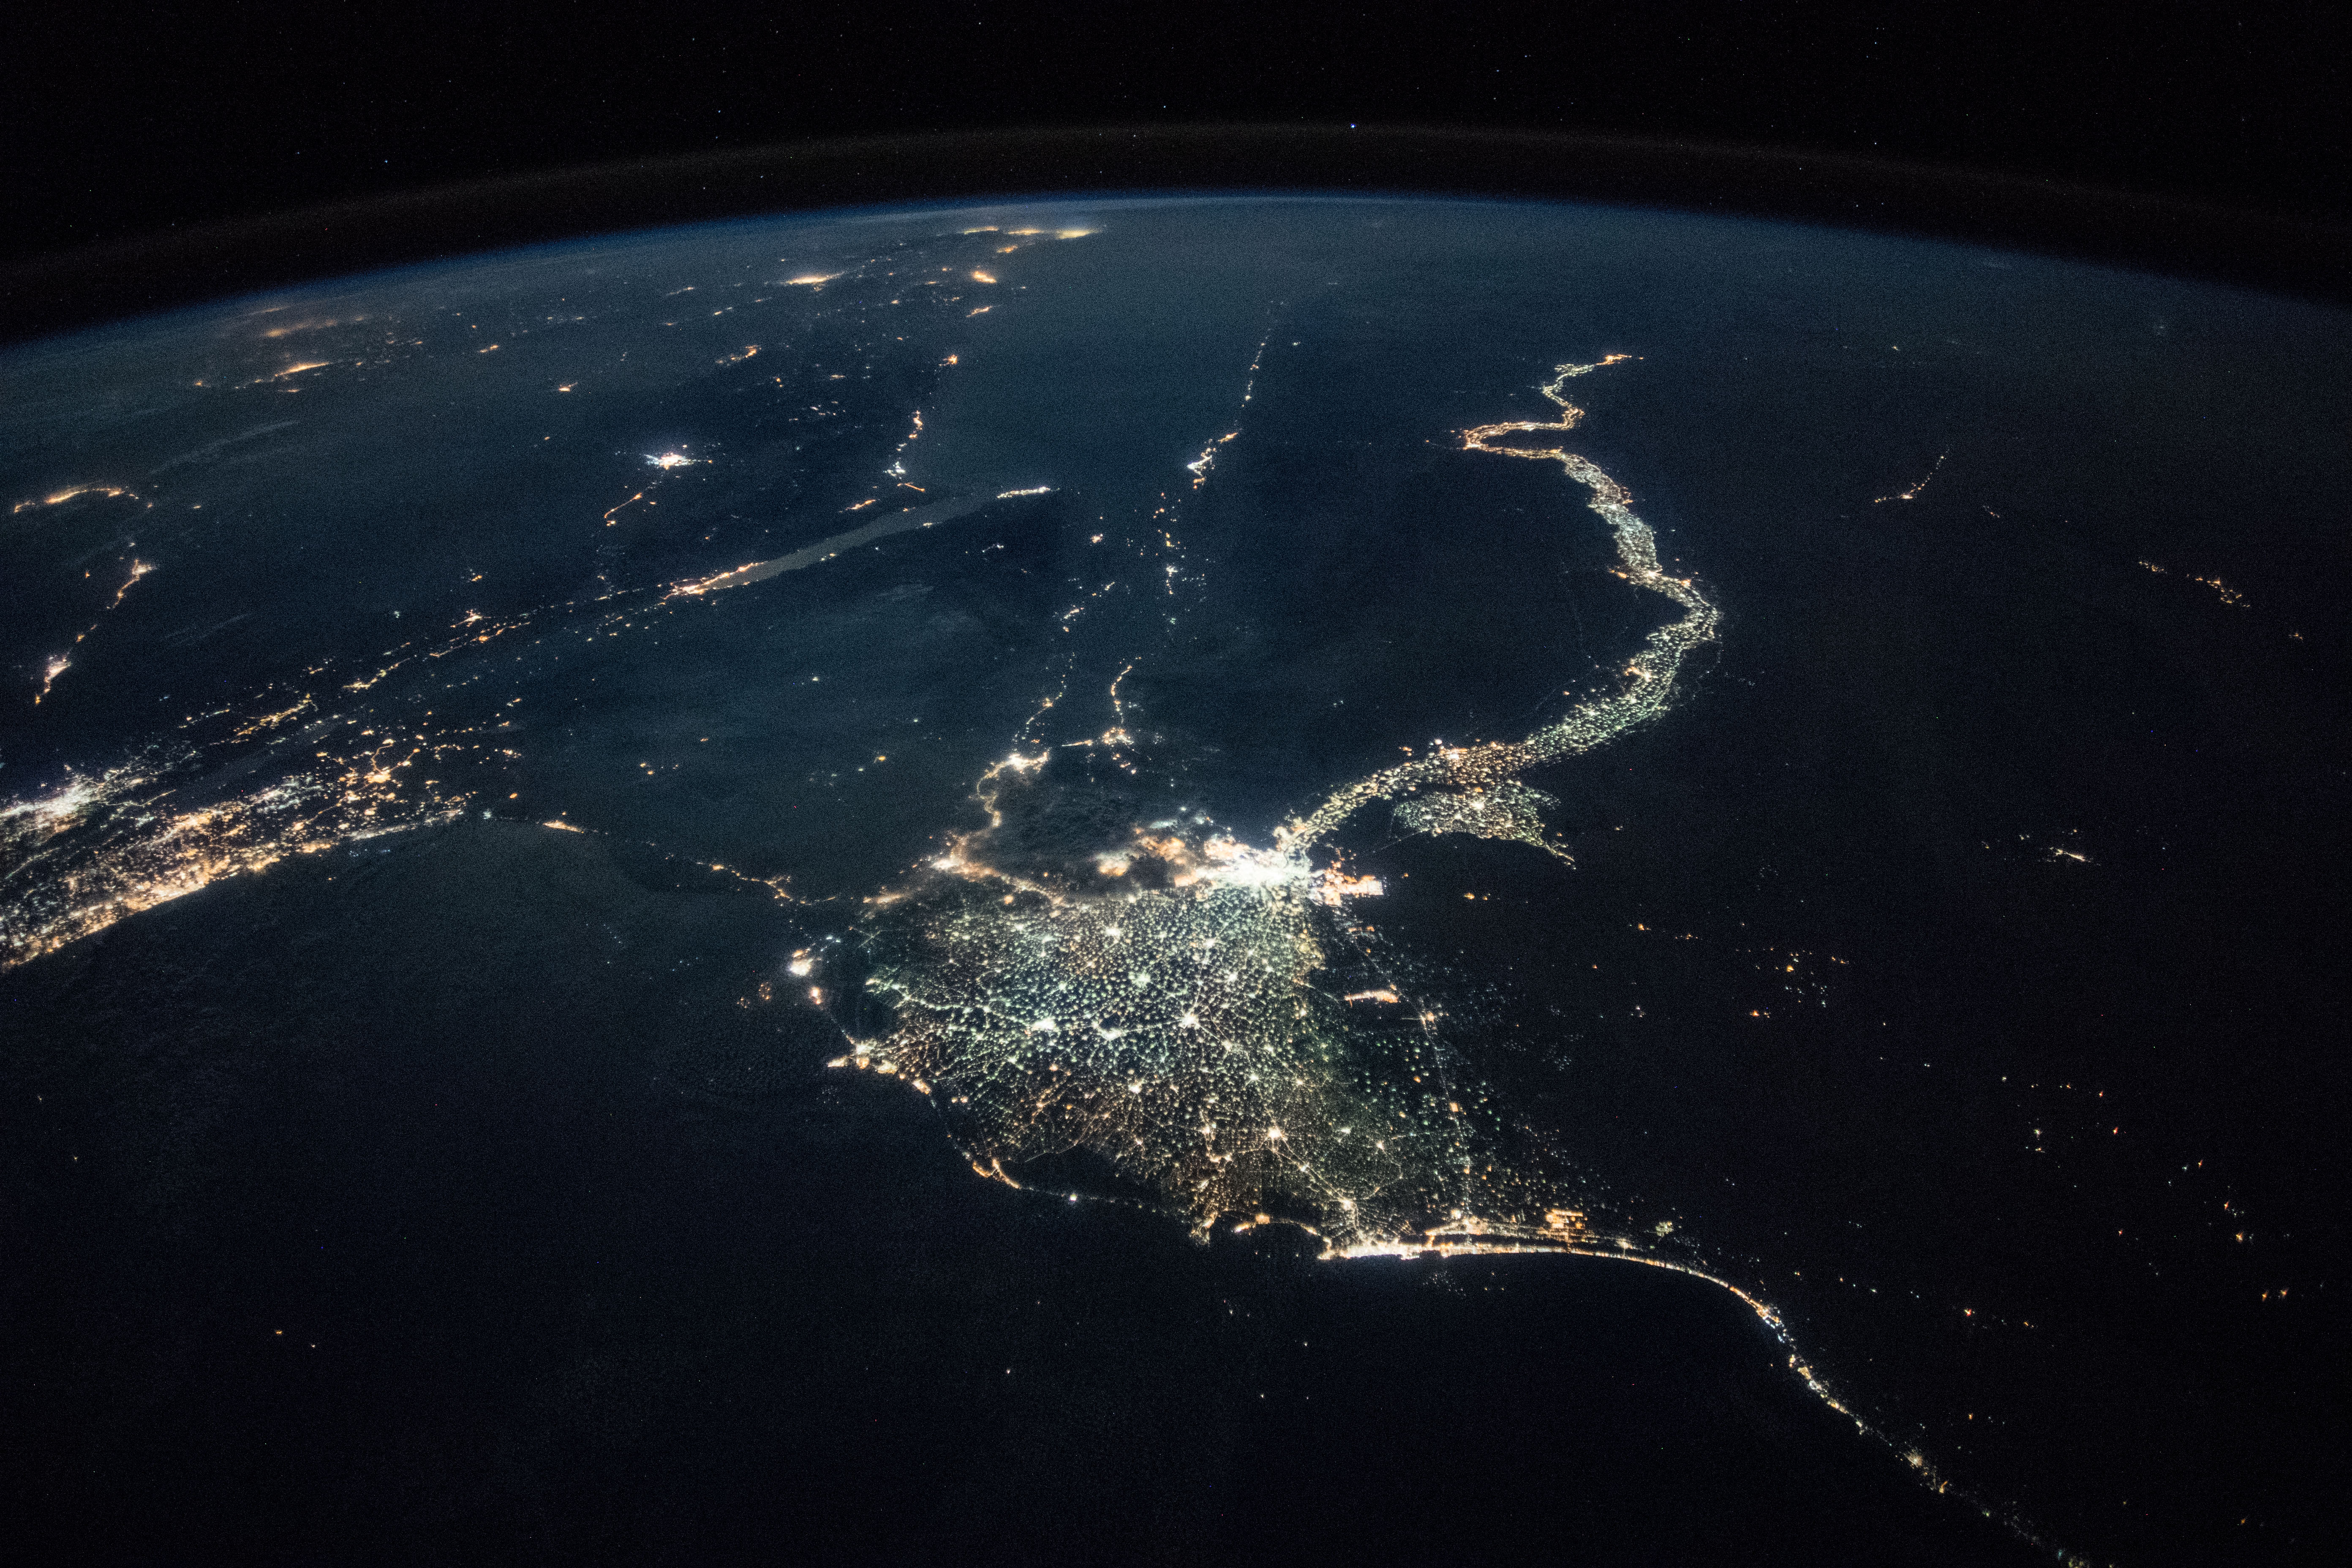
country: EGYPT
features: CAIRO CITY, GULF OF SUEZ, GULF OF AQABA, NEGEV DESERT, SUEZ CITY, ISMAILIA CITY, PORT SAID CITY, NILE DELTA, FAIYUM CITY, WESTERN DESERT, NIGHT, EARTH LIMB
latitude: 29.8
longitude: 31.9
